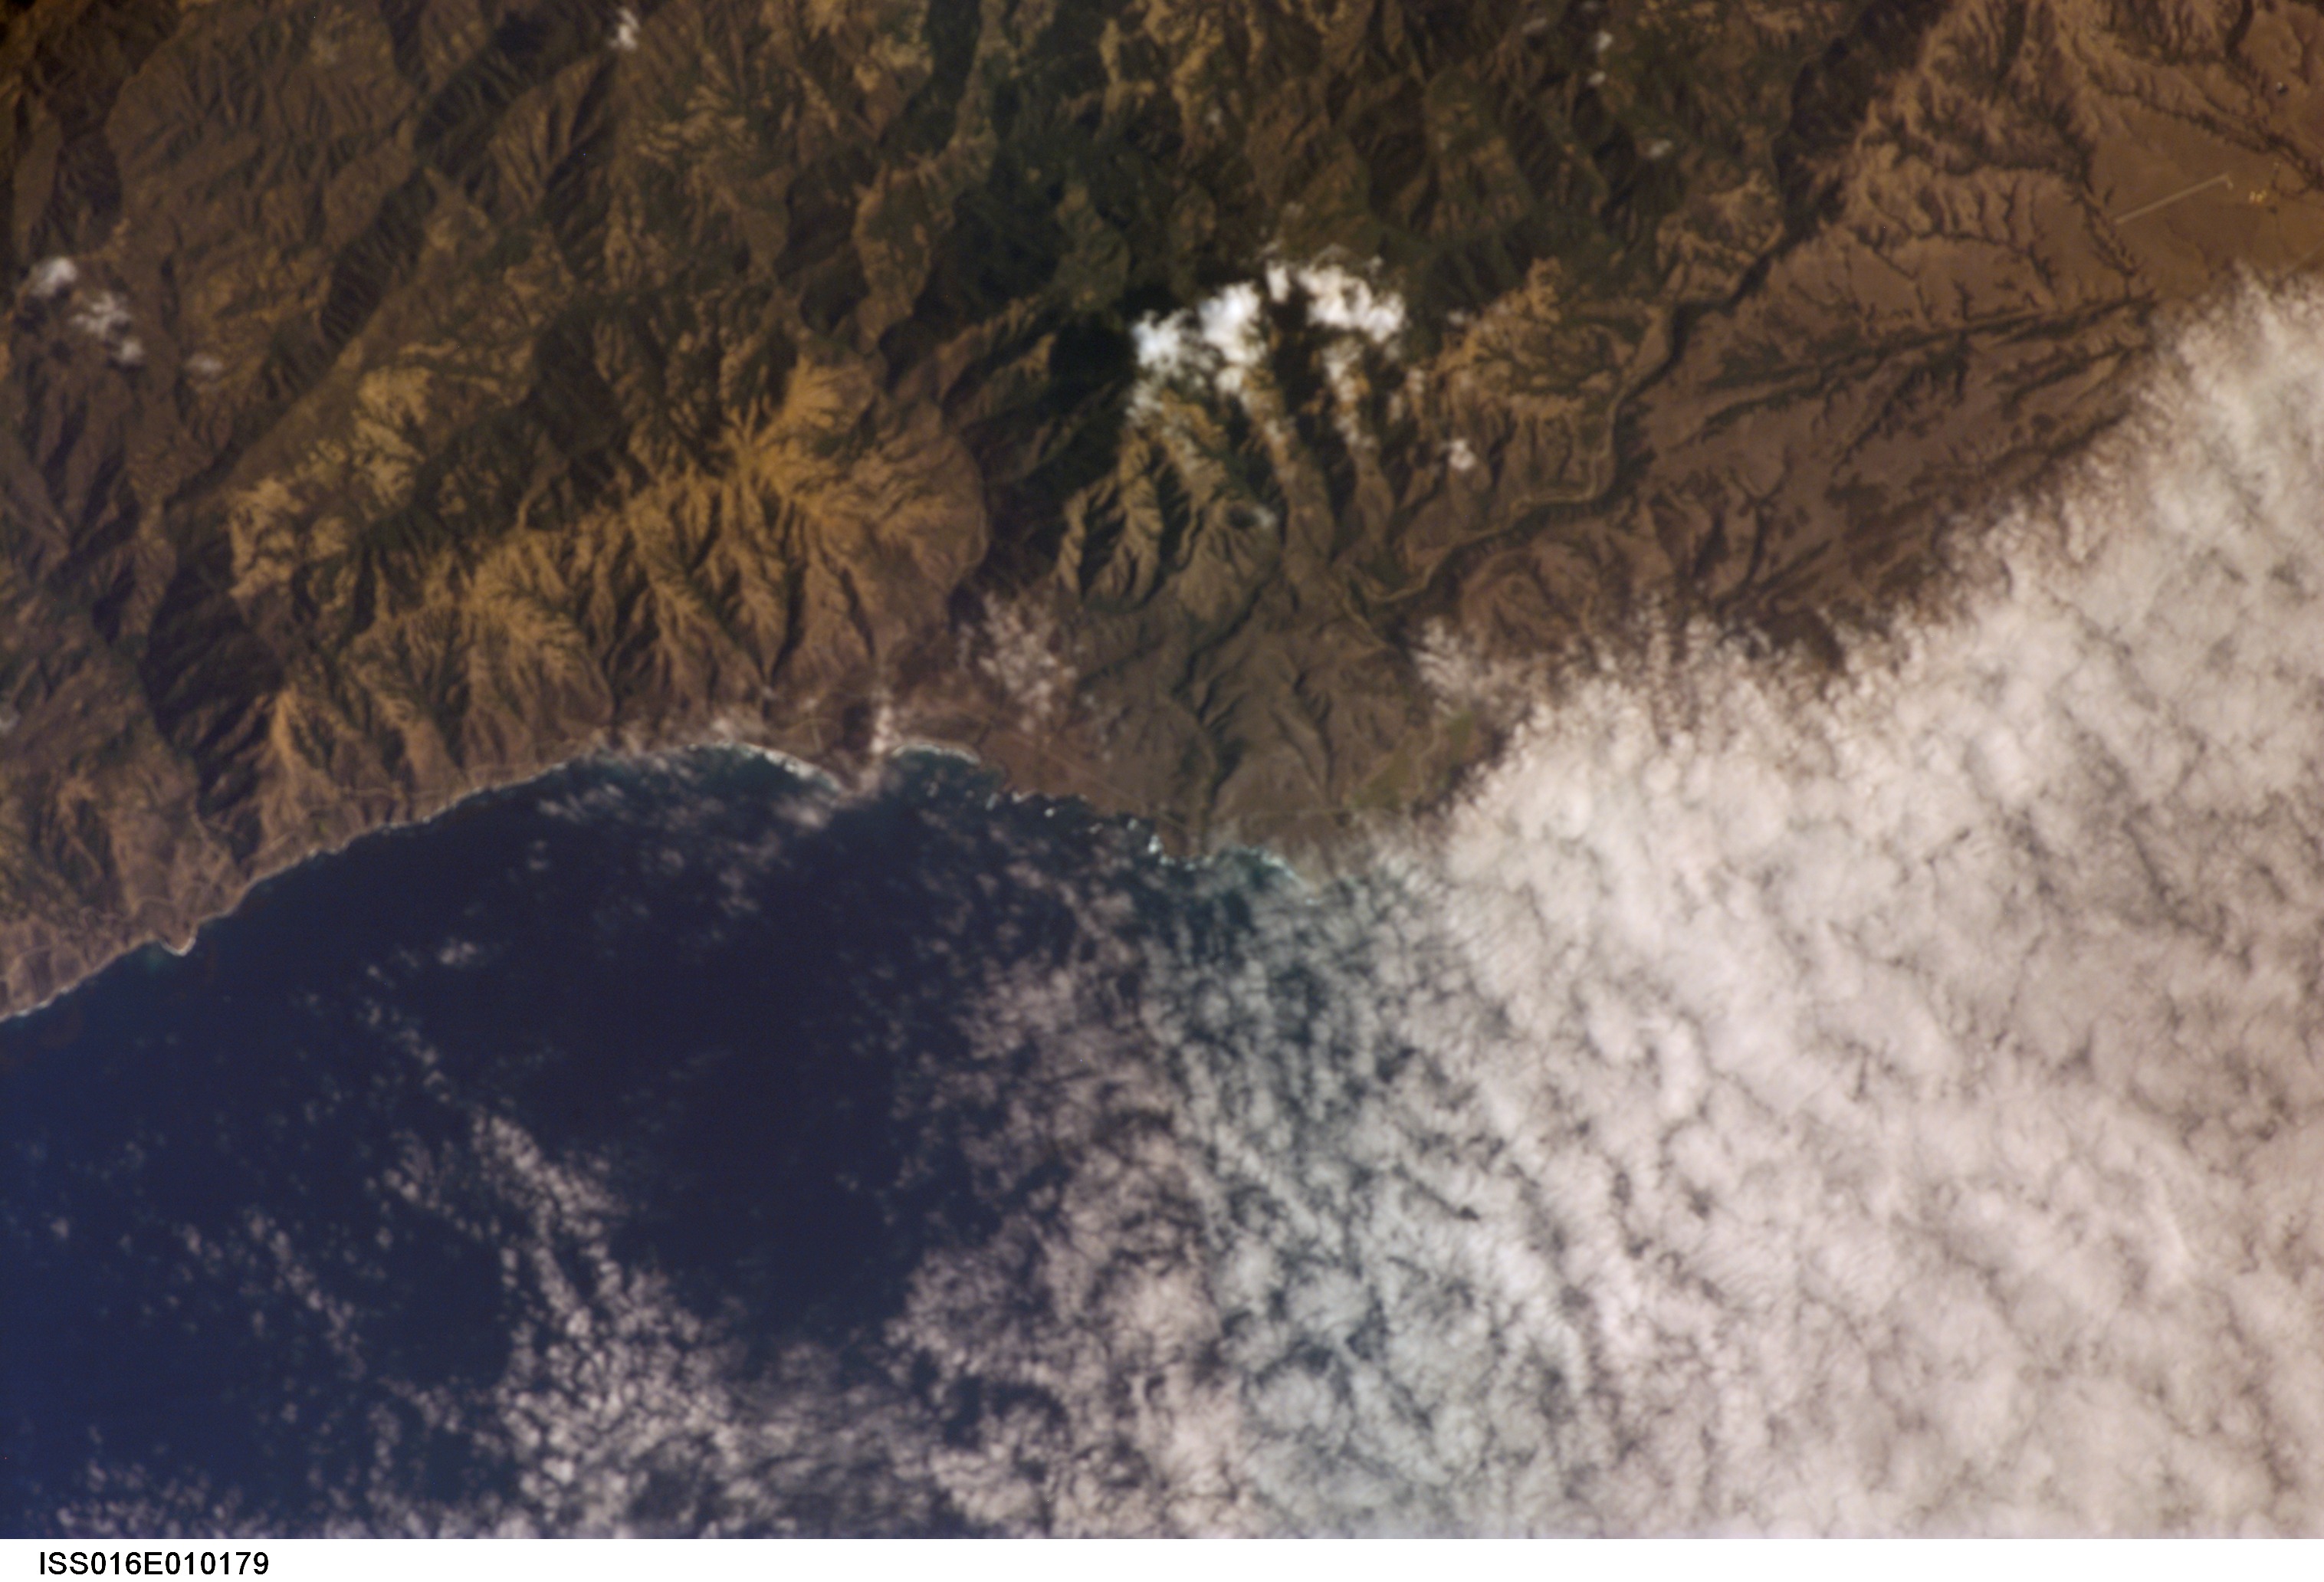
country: USA-CALIFORNIA
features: PACIFIC COAST,MTS.
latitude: 35.7
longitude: -121.3
